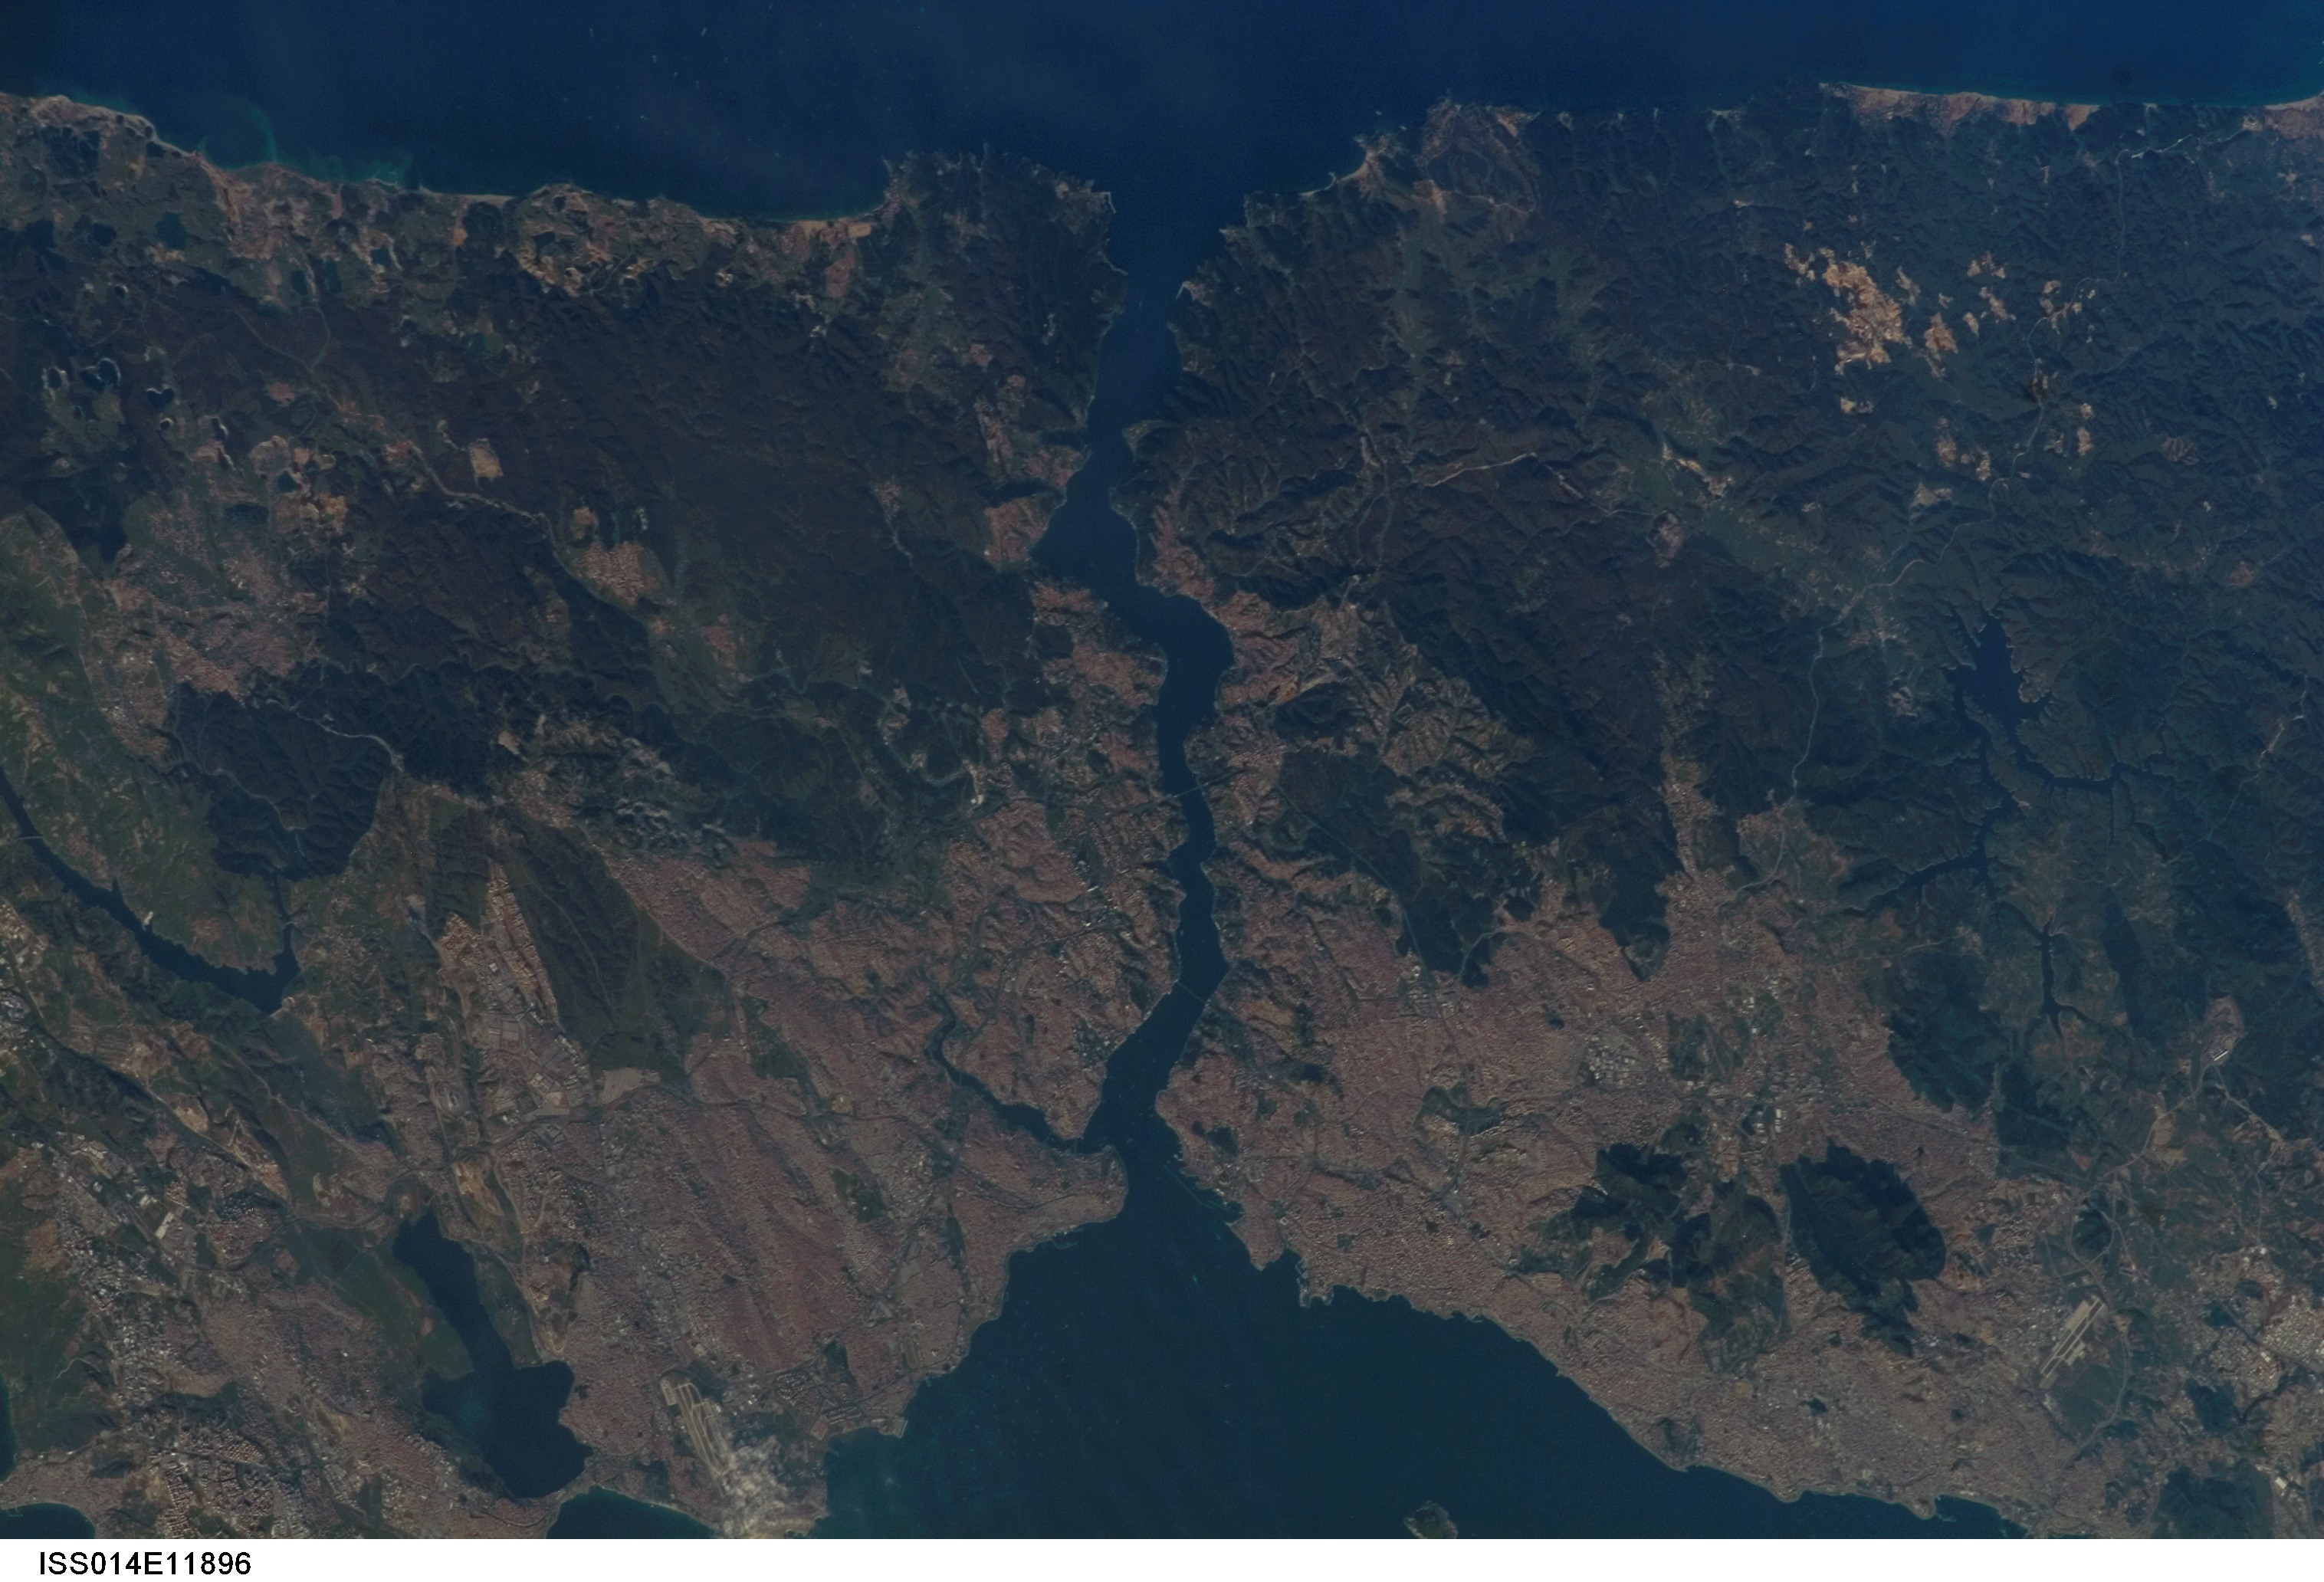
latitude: 41.0
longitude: 29.0
